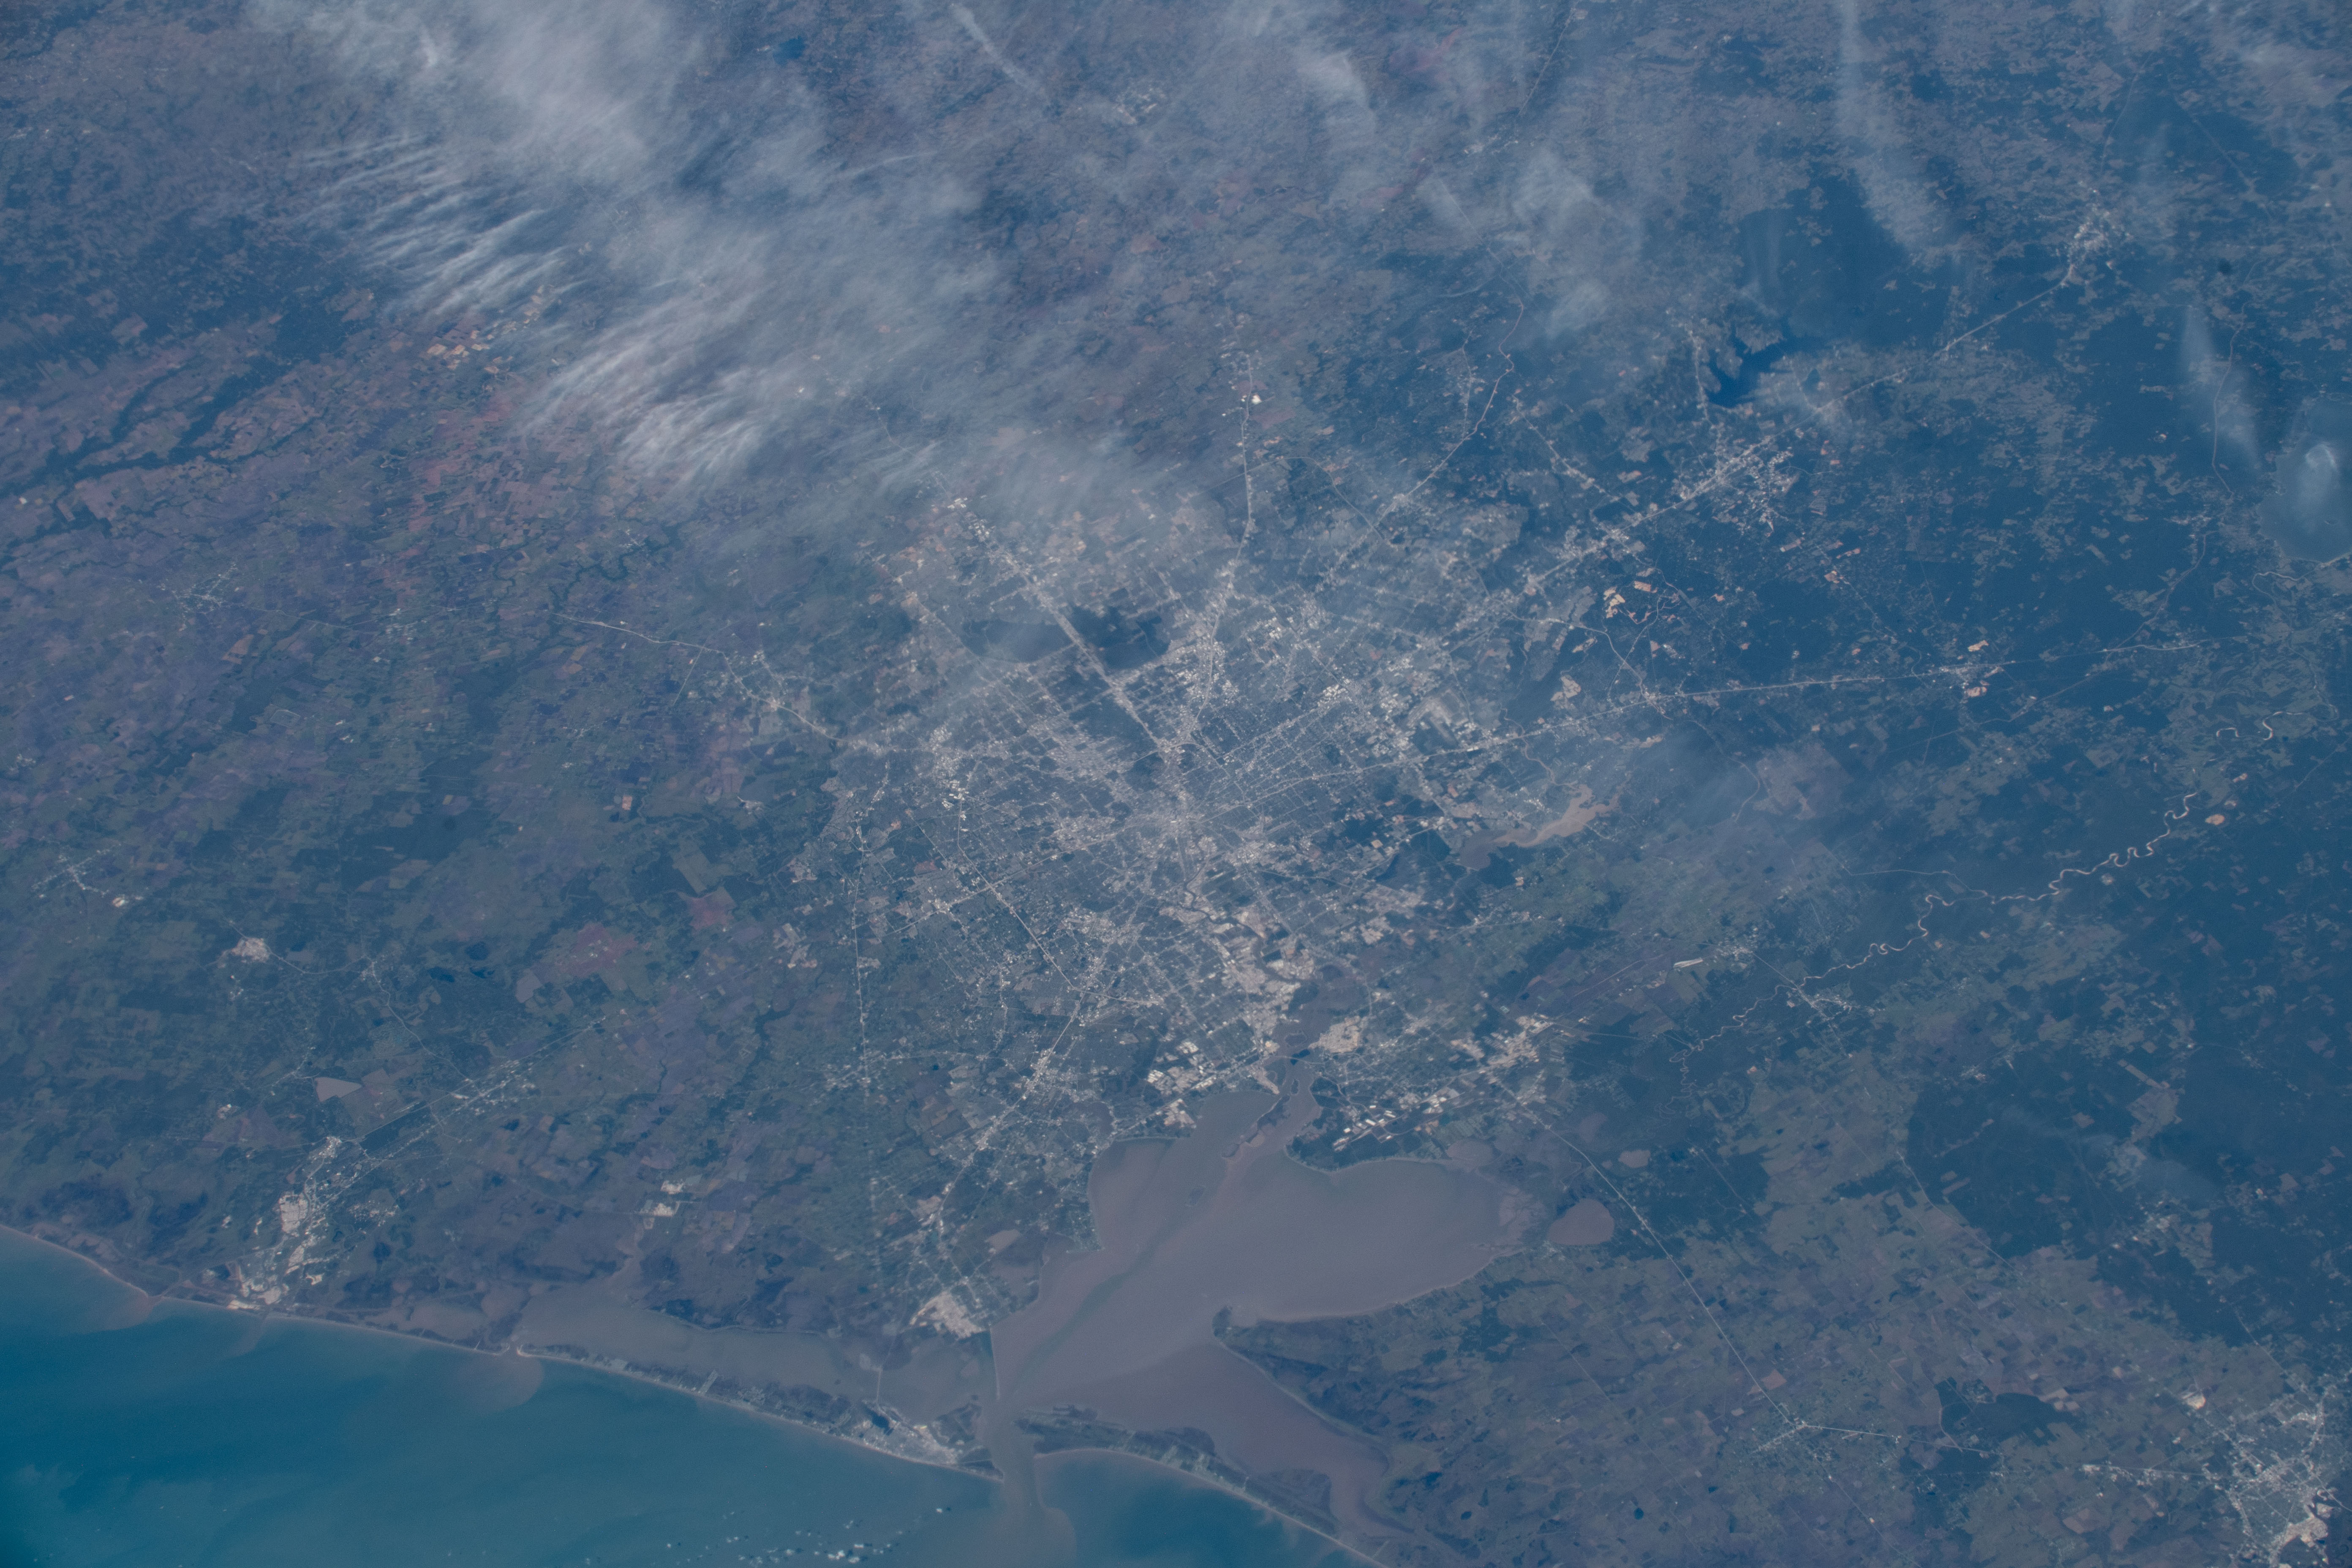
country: USA-TEXAS
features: HOUSTON, GALVESTON BAY, GALVESTON ISLAND
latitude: 29.8
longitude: -95.4
